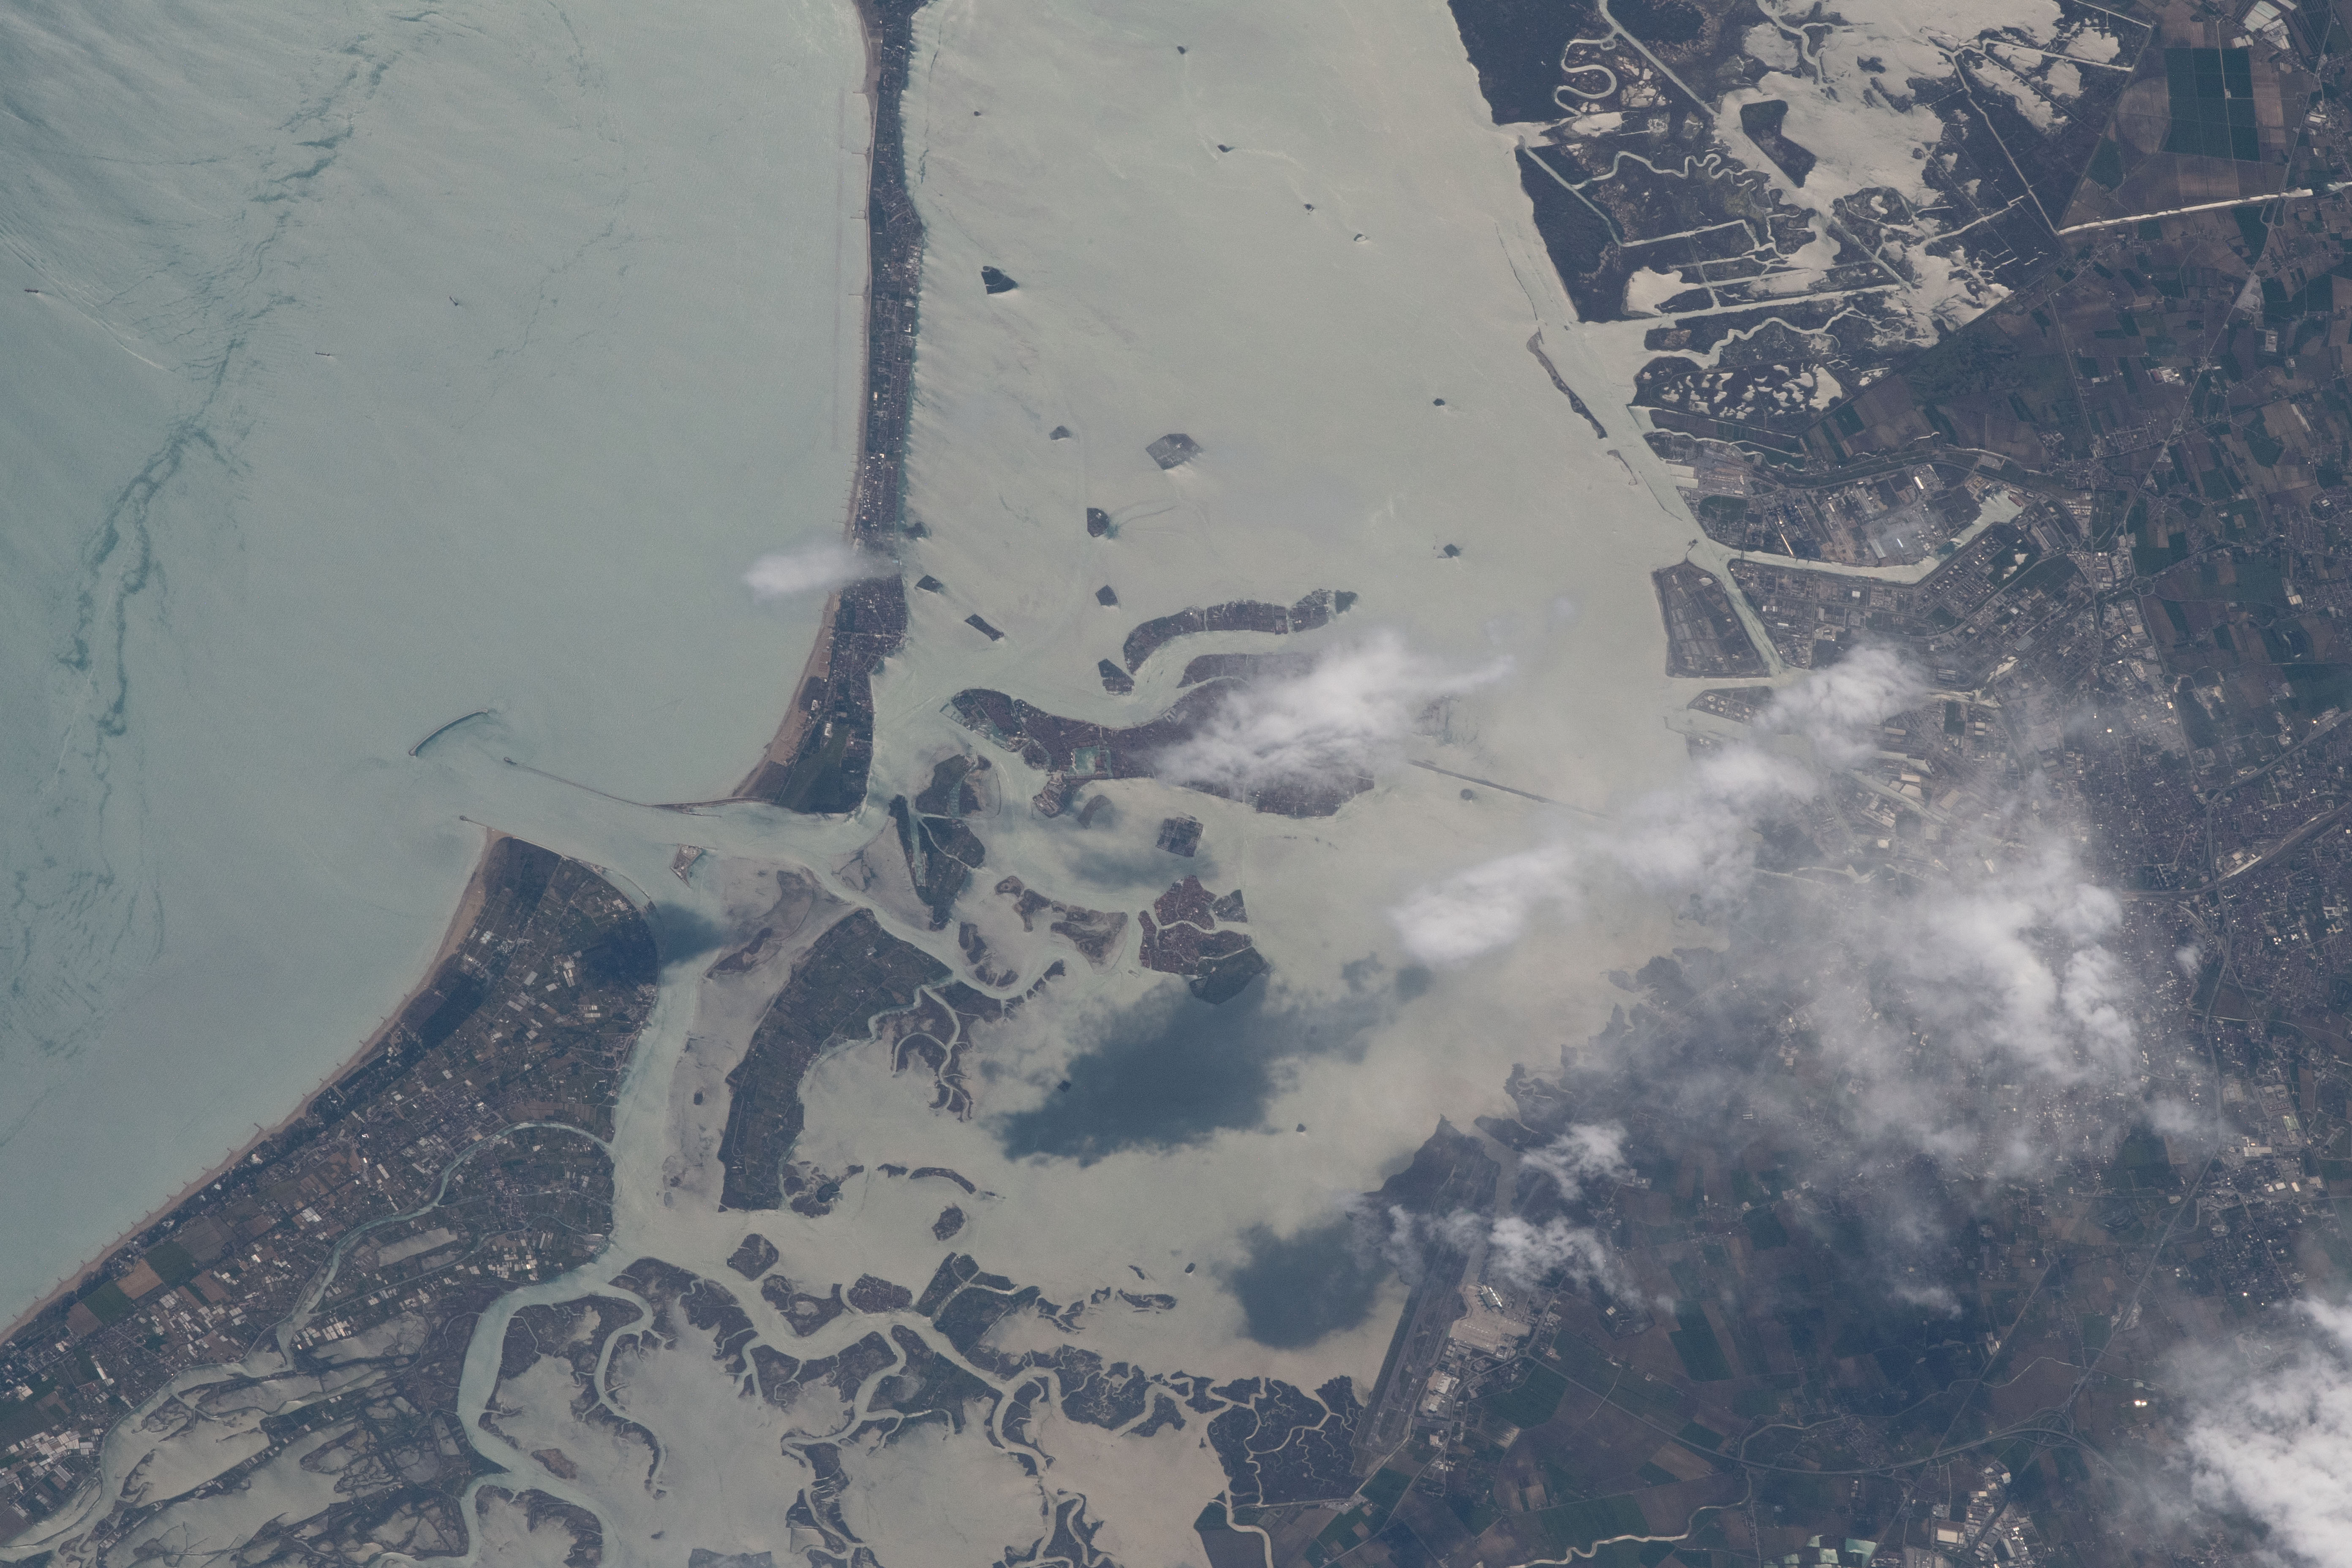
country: ITALY
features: VENETIAN LAGOON, VENICE, LIDO ISLAND, CANAL
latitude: 45.4
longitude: 12.4
